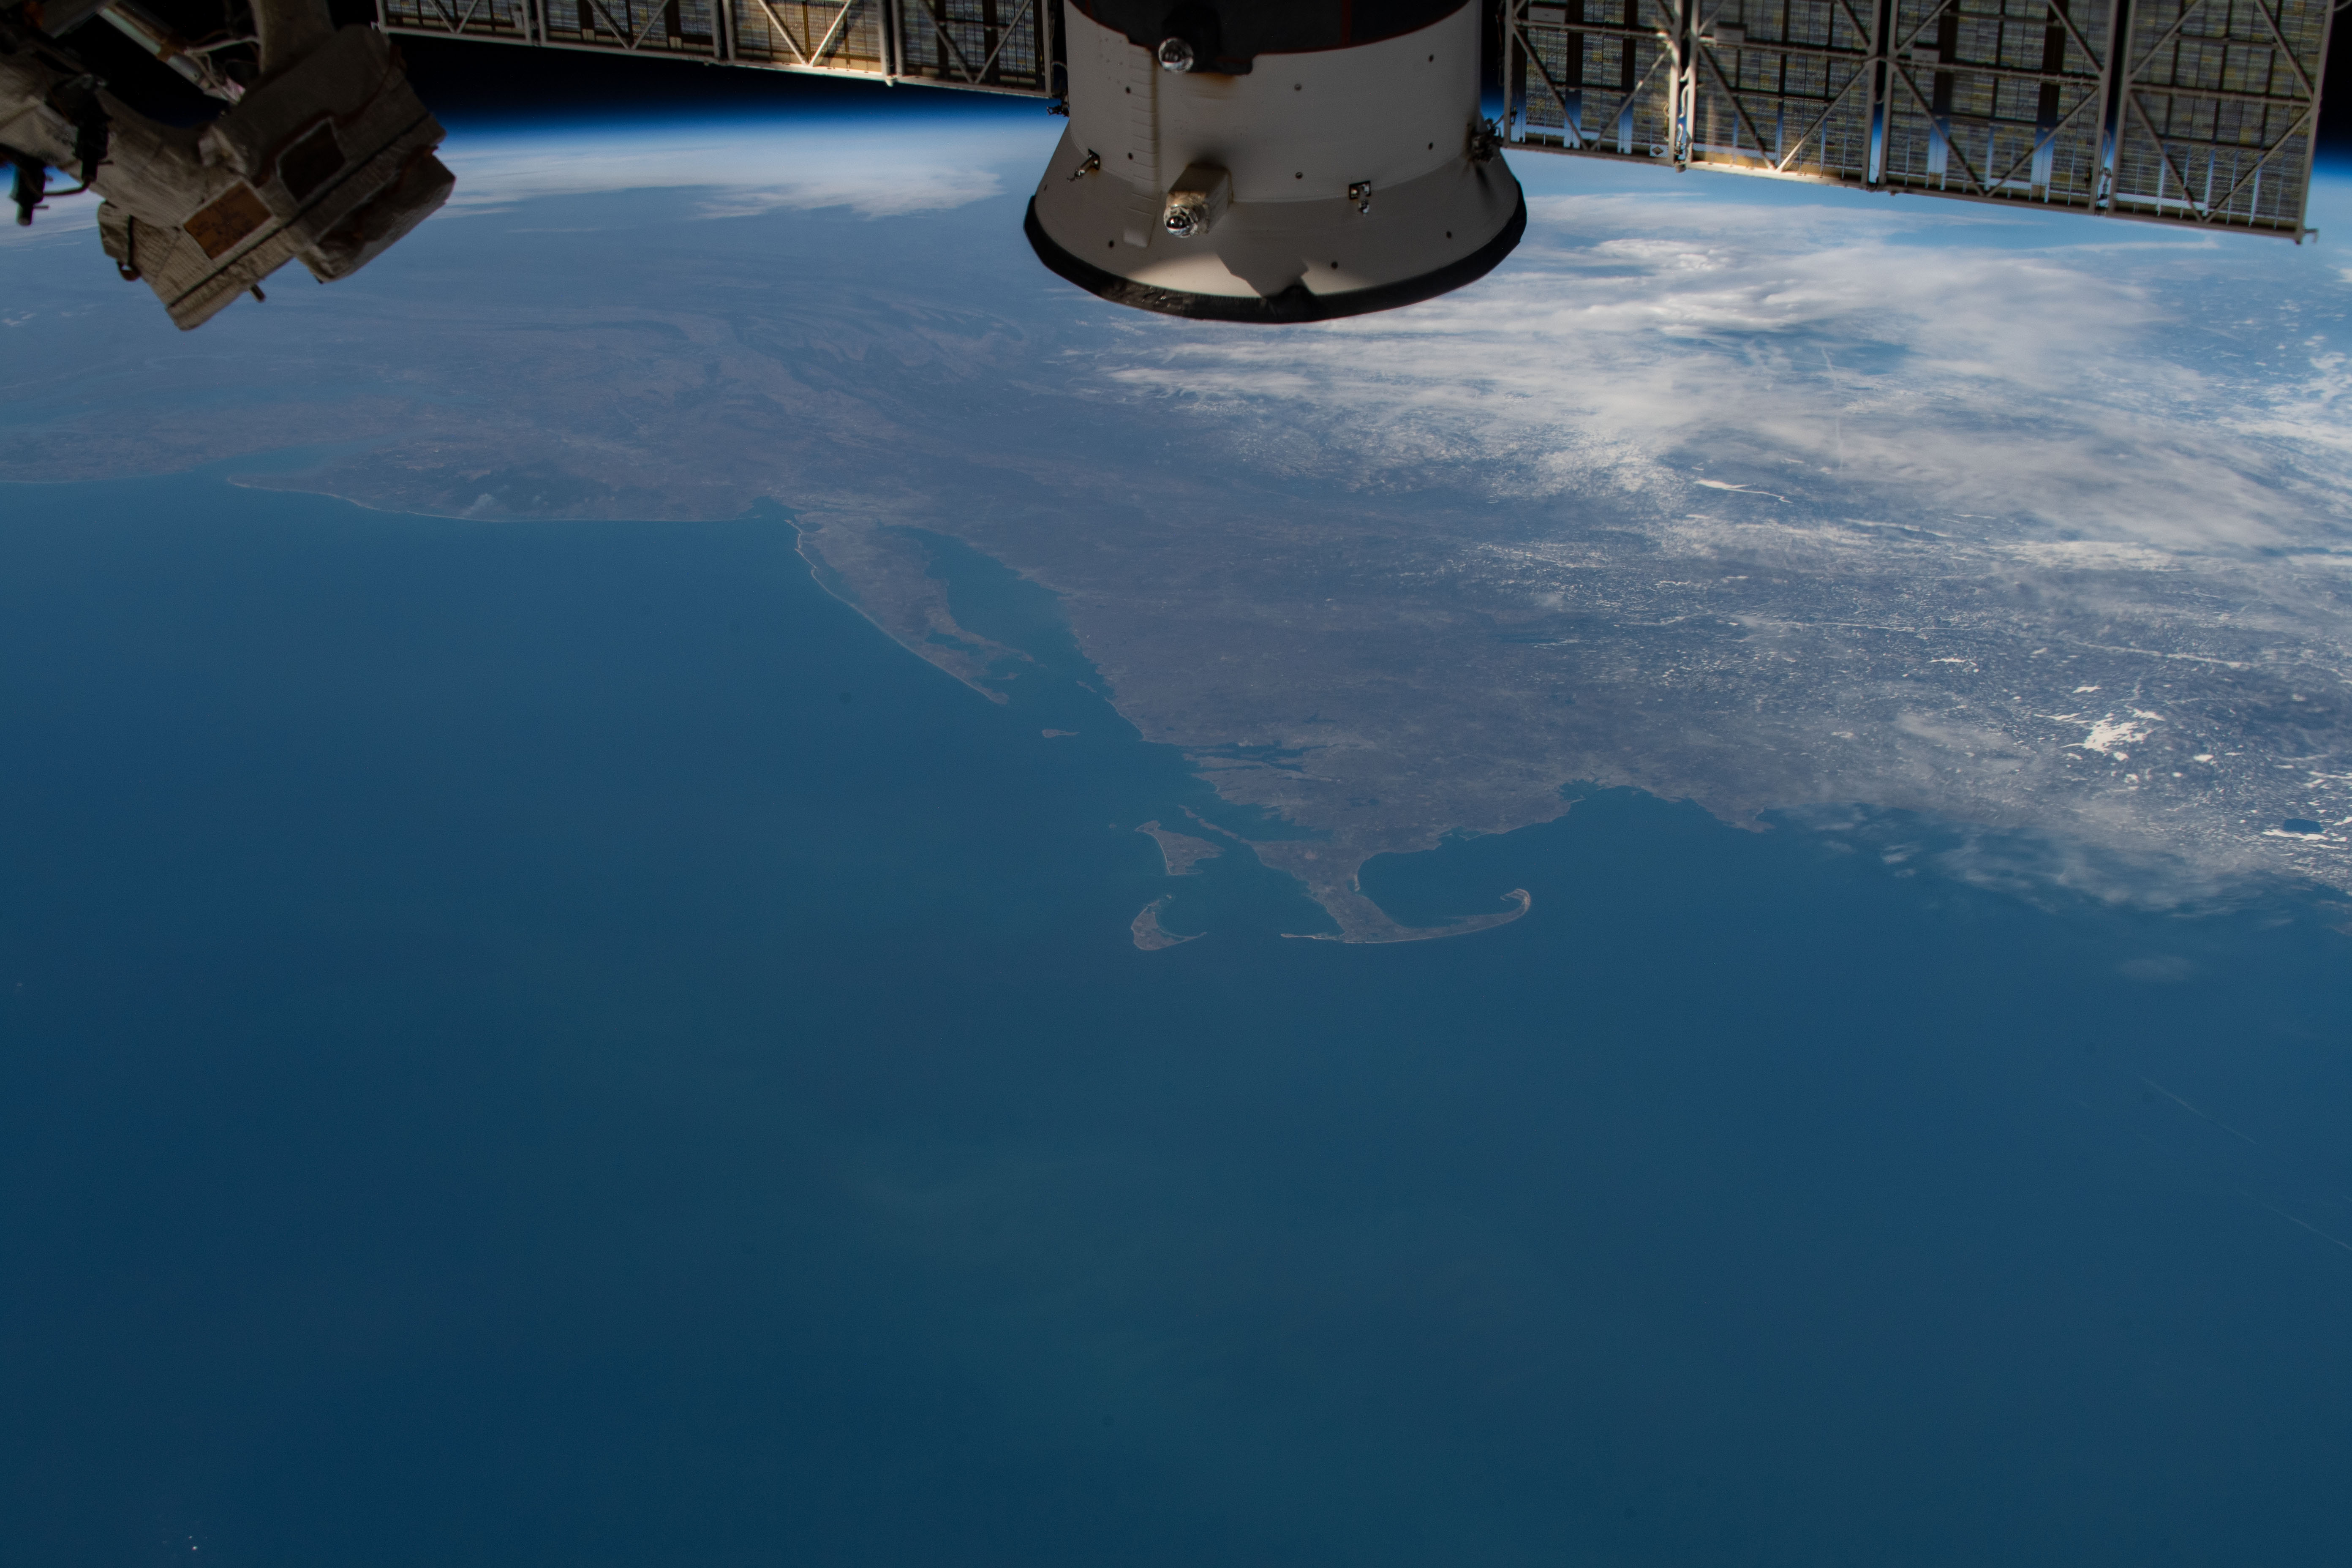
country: USA-MASSACHUSETTS
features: CAPE COD PENINSULA, MASSACHUSETTS BAY, LONG ISLAND, GULF OF MAINE, BOSTON, MARTHA'S VINEYARD, NANTUCKET, BUZZARD'S BAY
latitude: 41.5
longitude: -71.0
